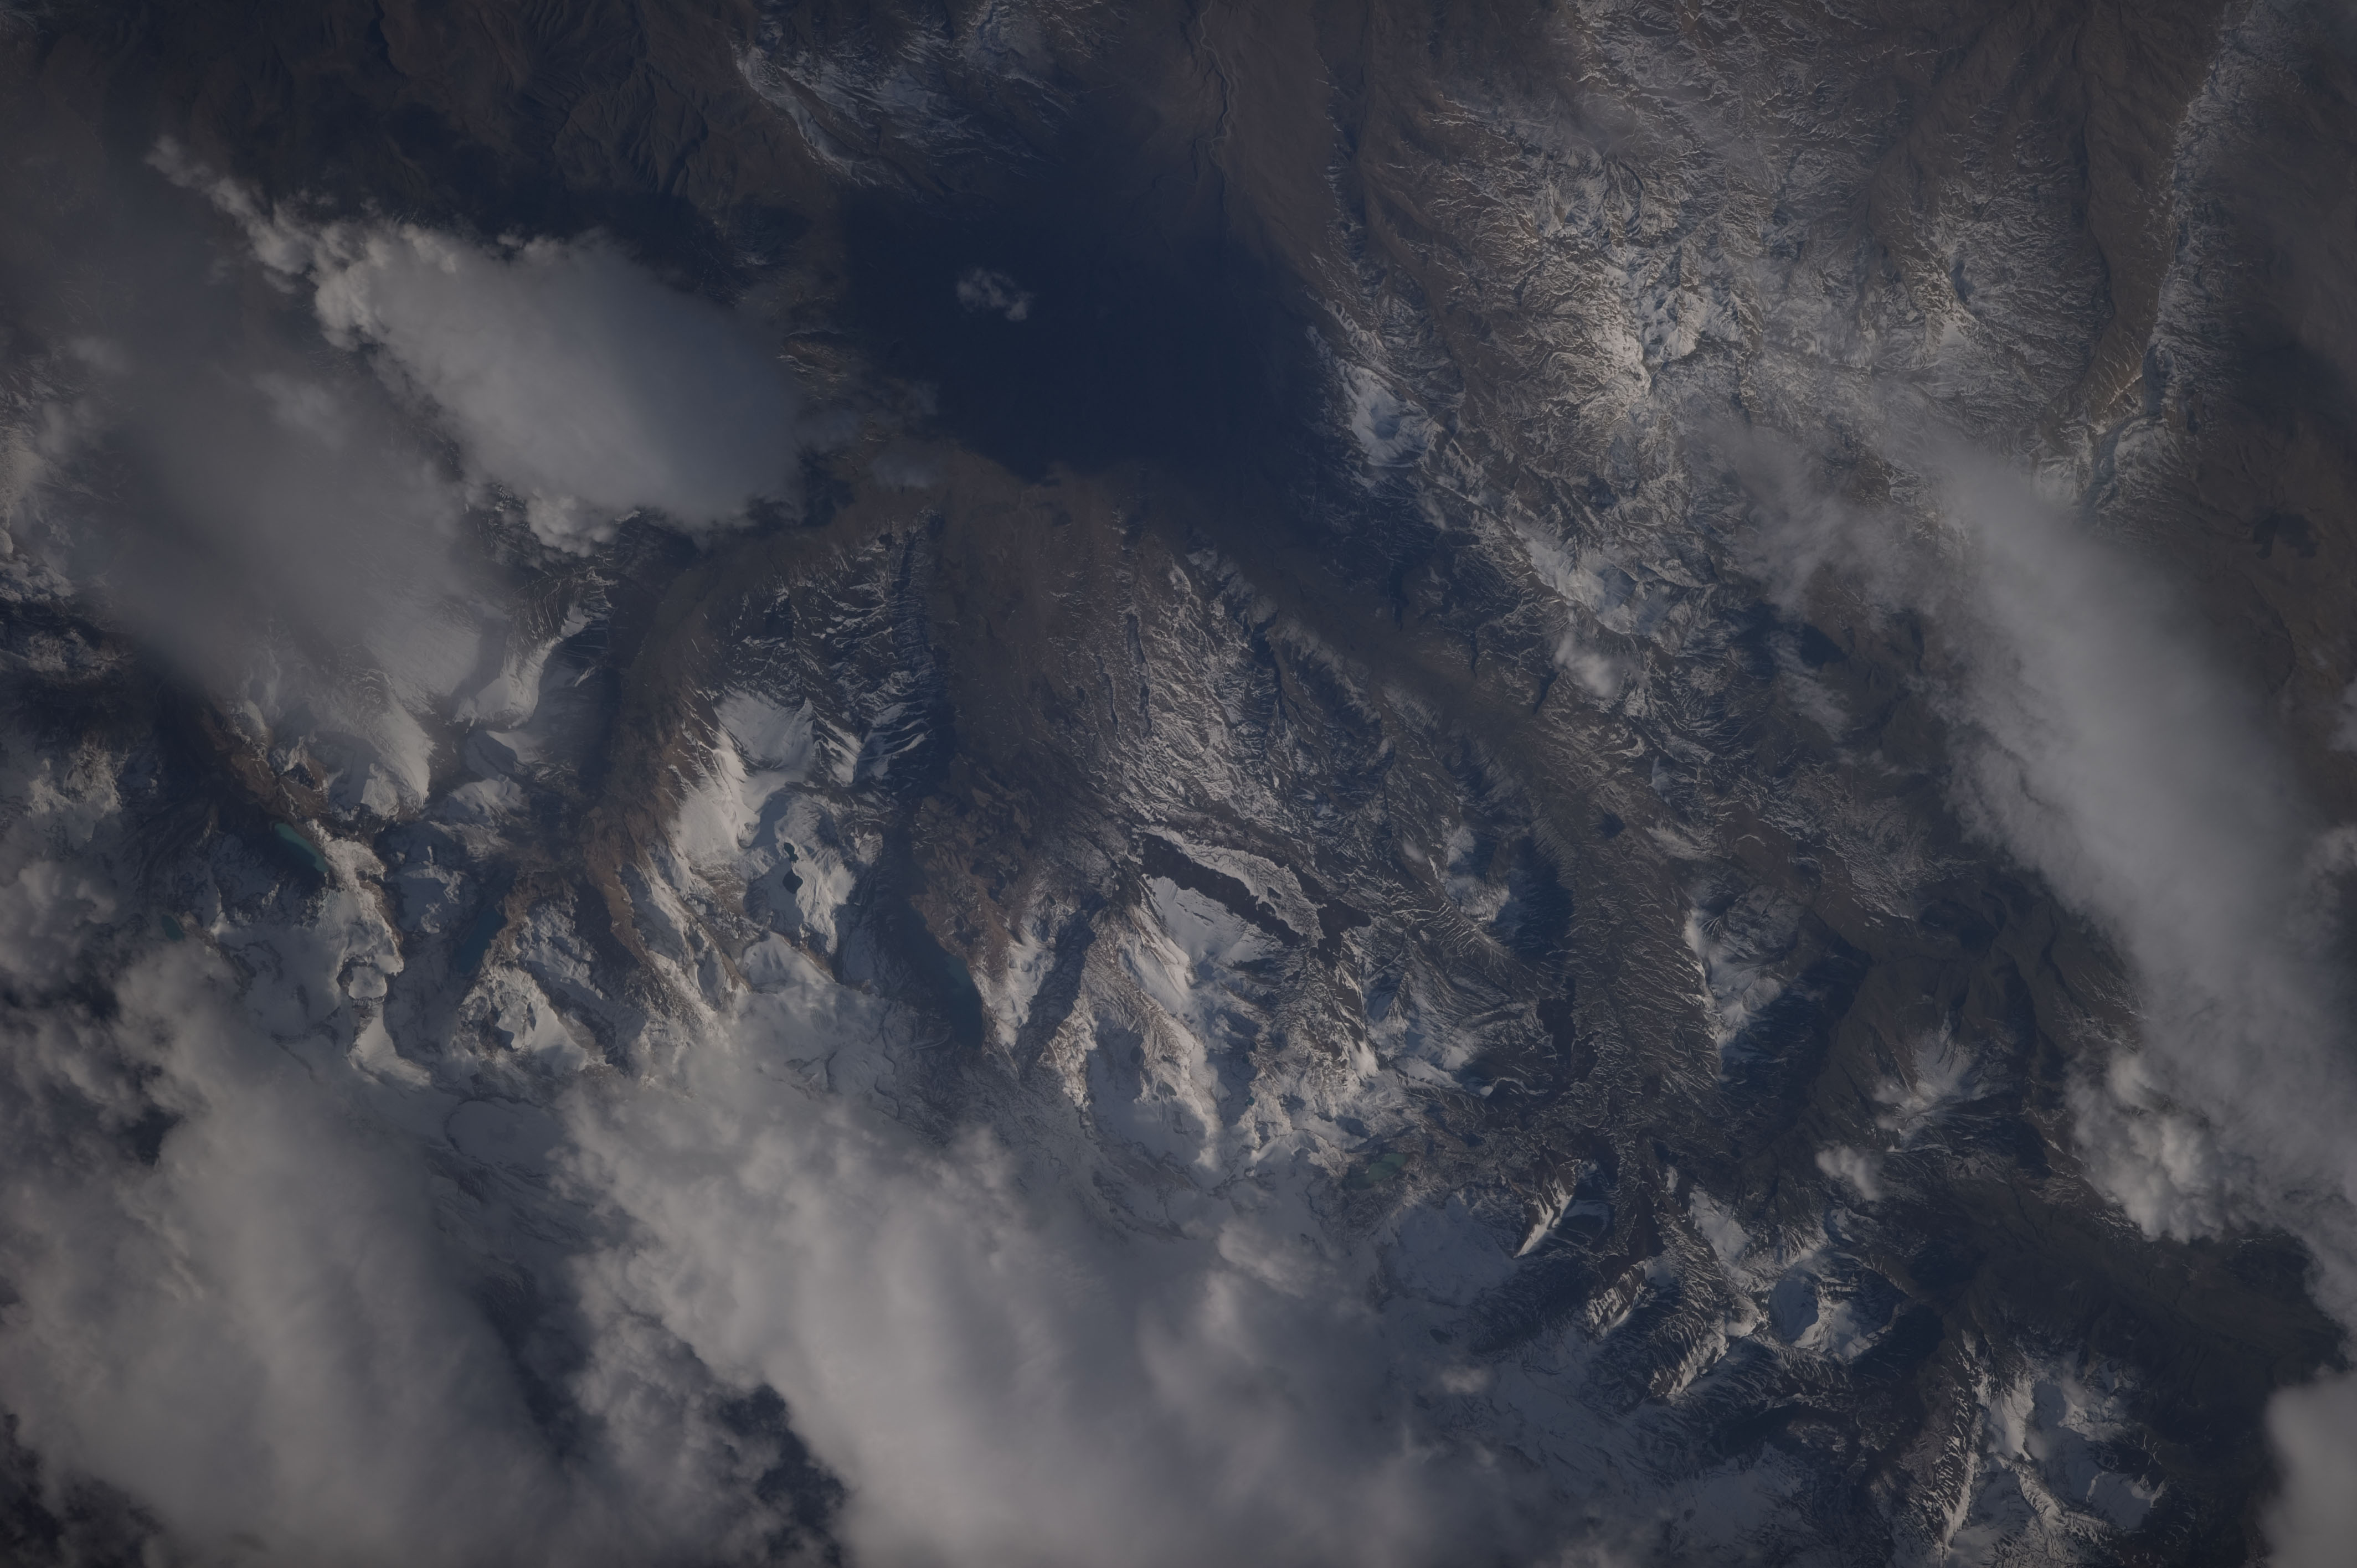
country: ARGENTINA
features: SNOWY ANDES FOOTHILLS, SMALL LAKES
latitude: -50.0
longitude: -72.8
